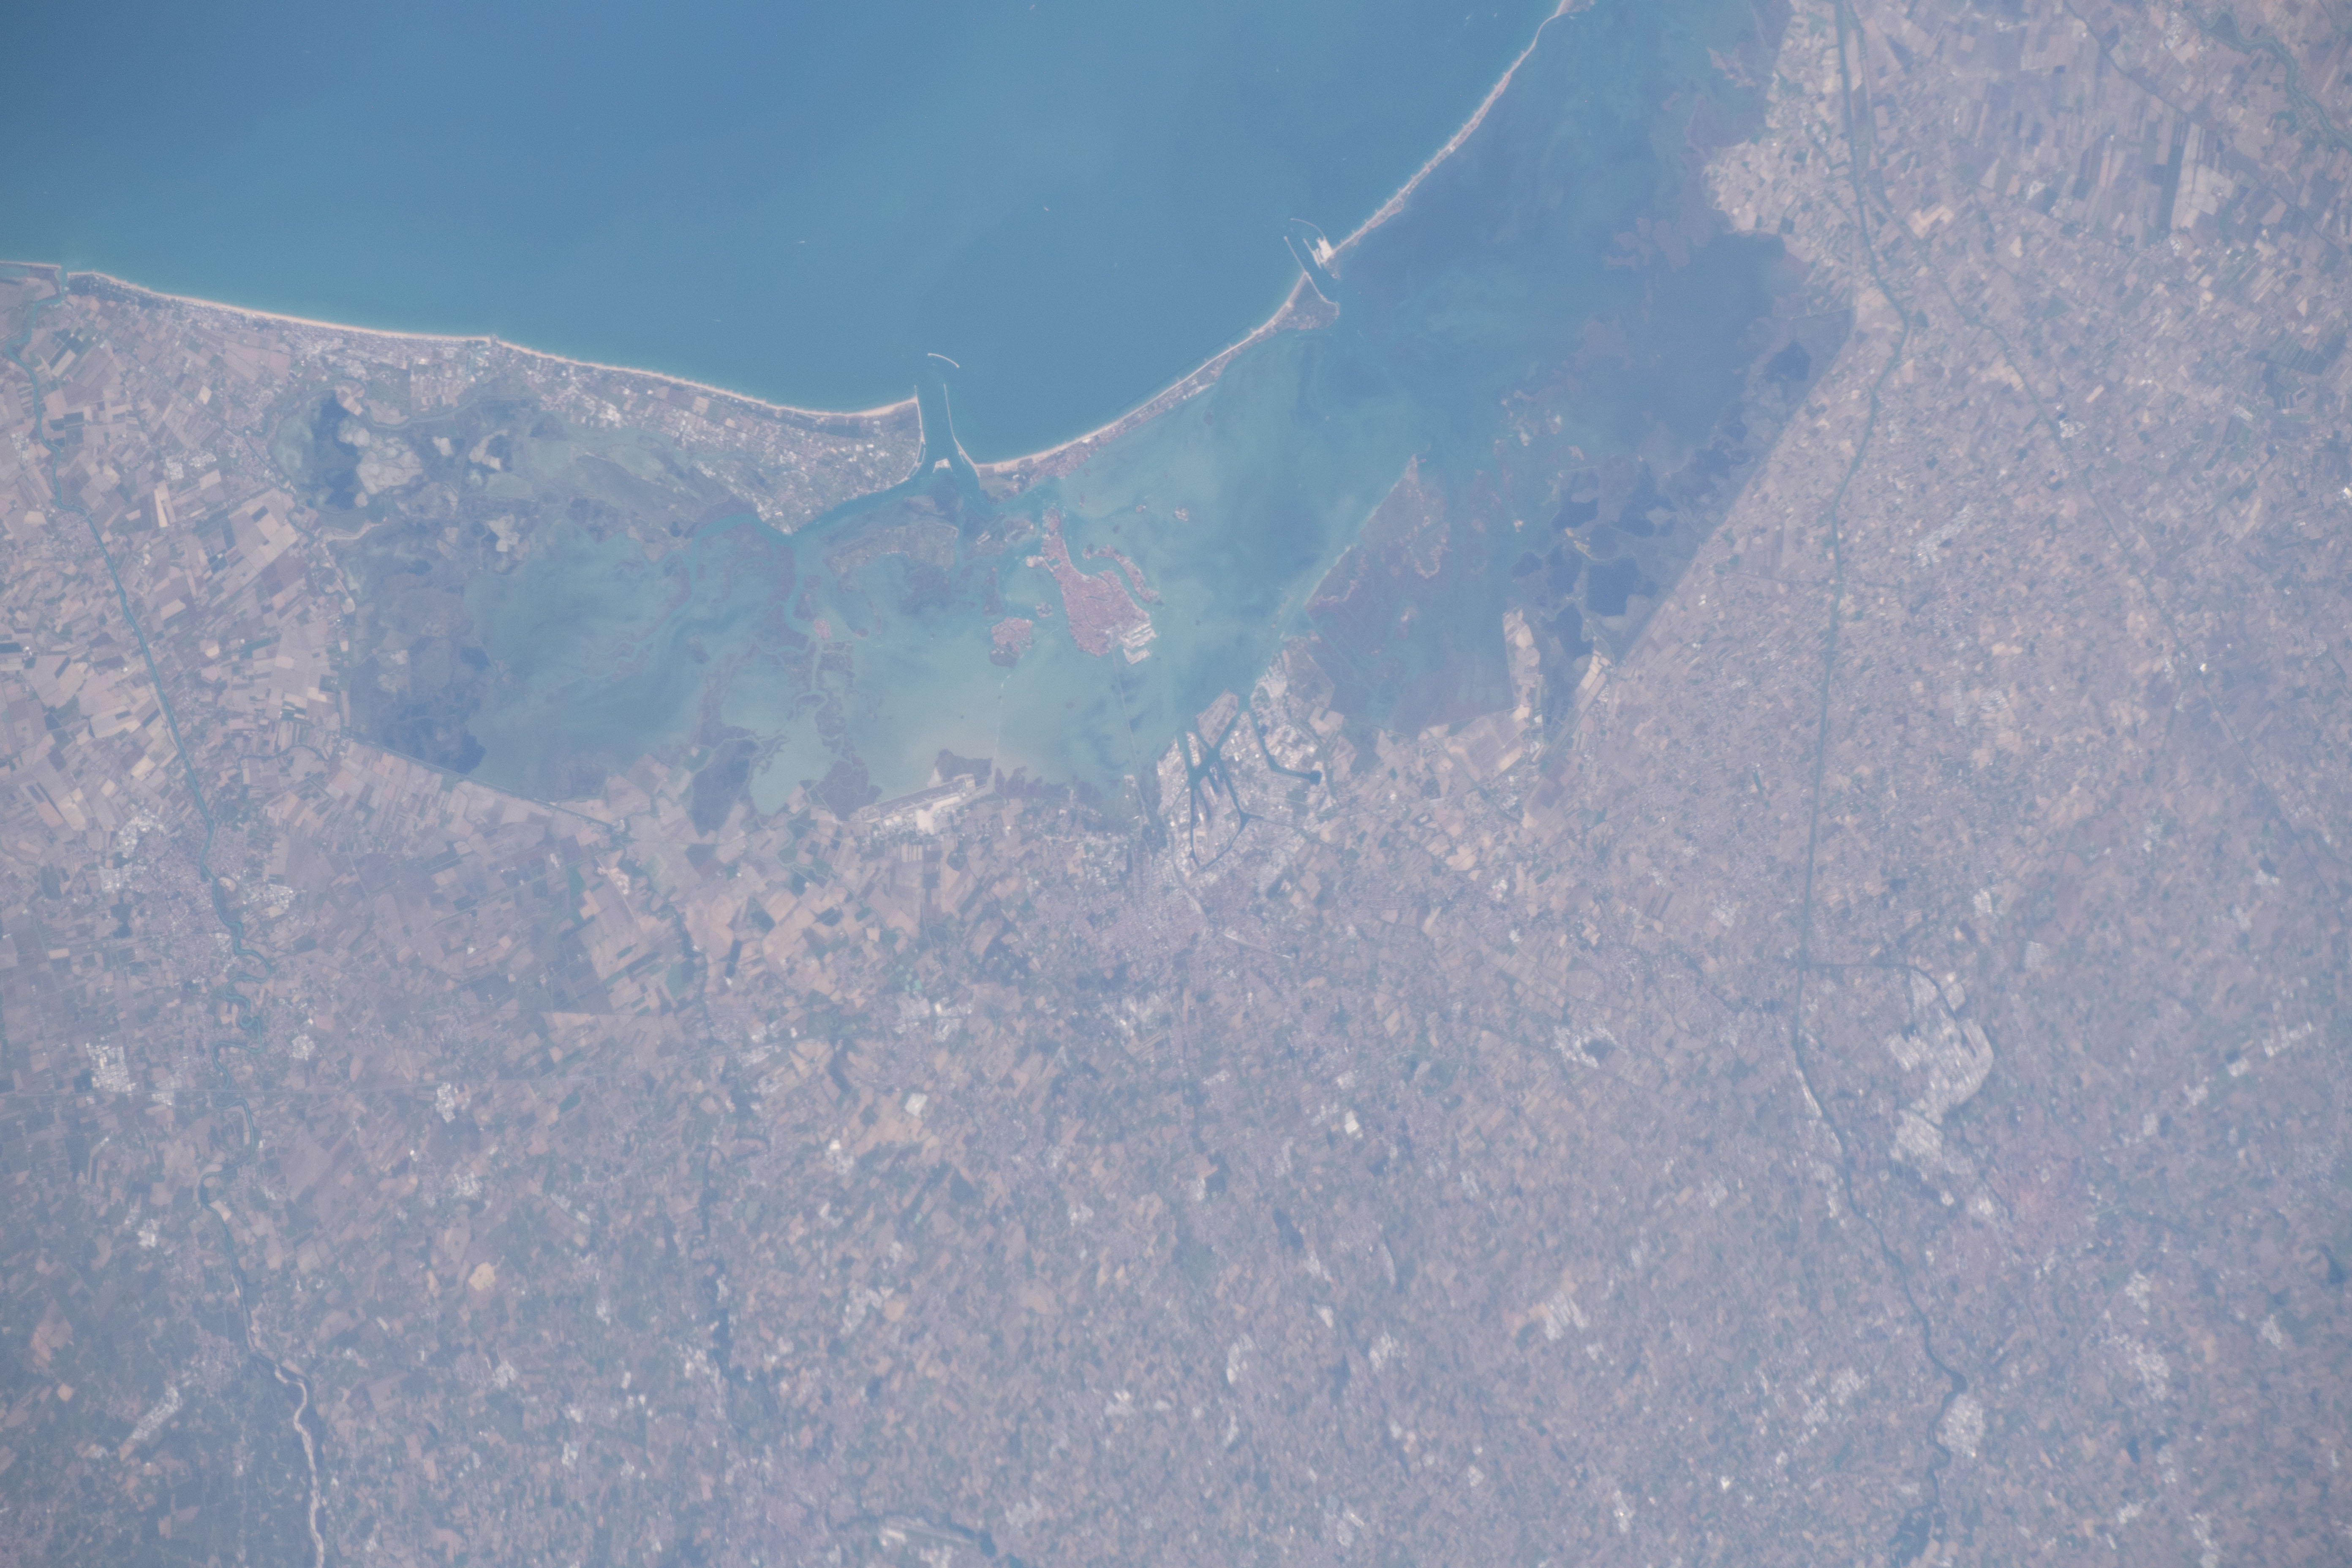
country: ITALY
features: VENETIAN LAGOON, VENICE
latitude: 45.5
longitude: 12.3
